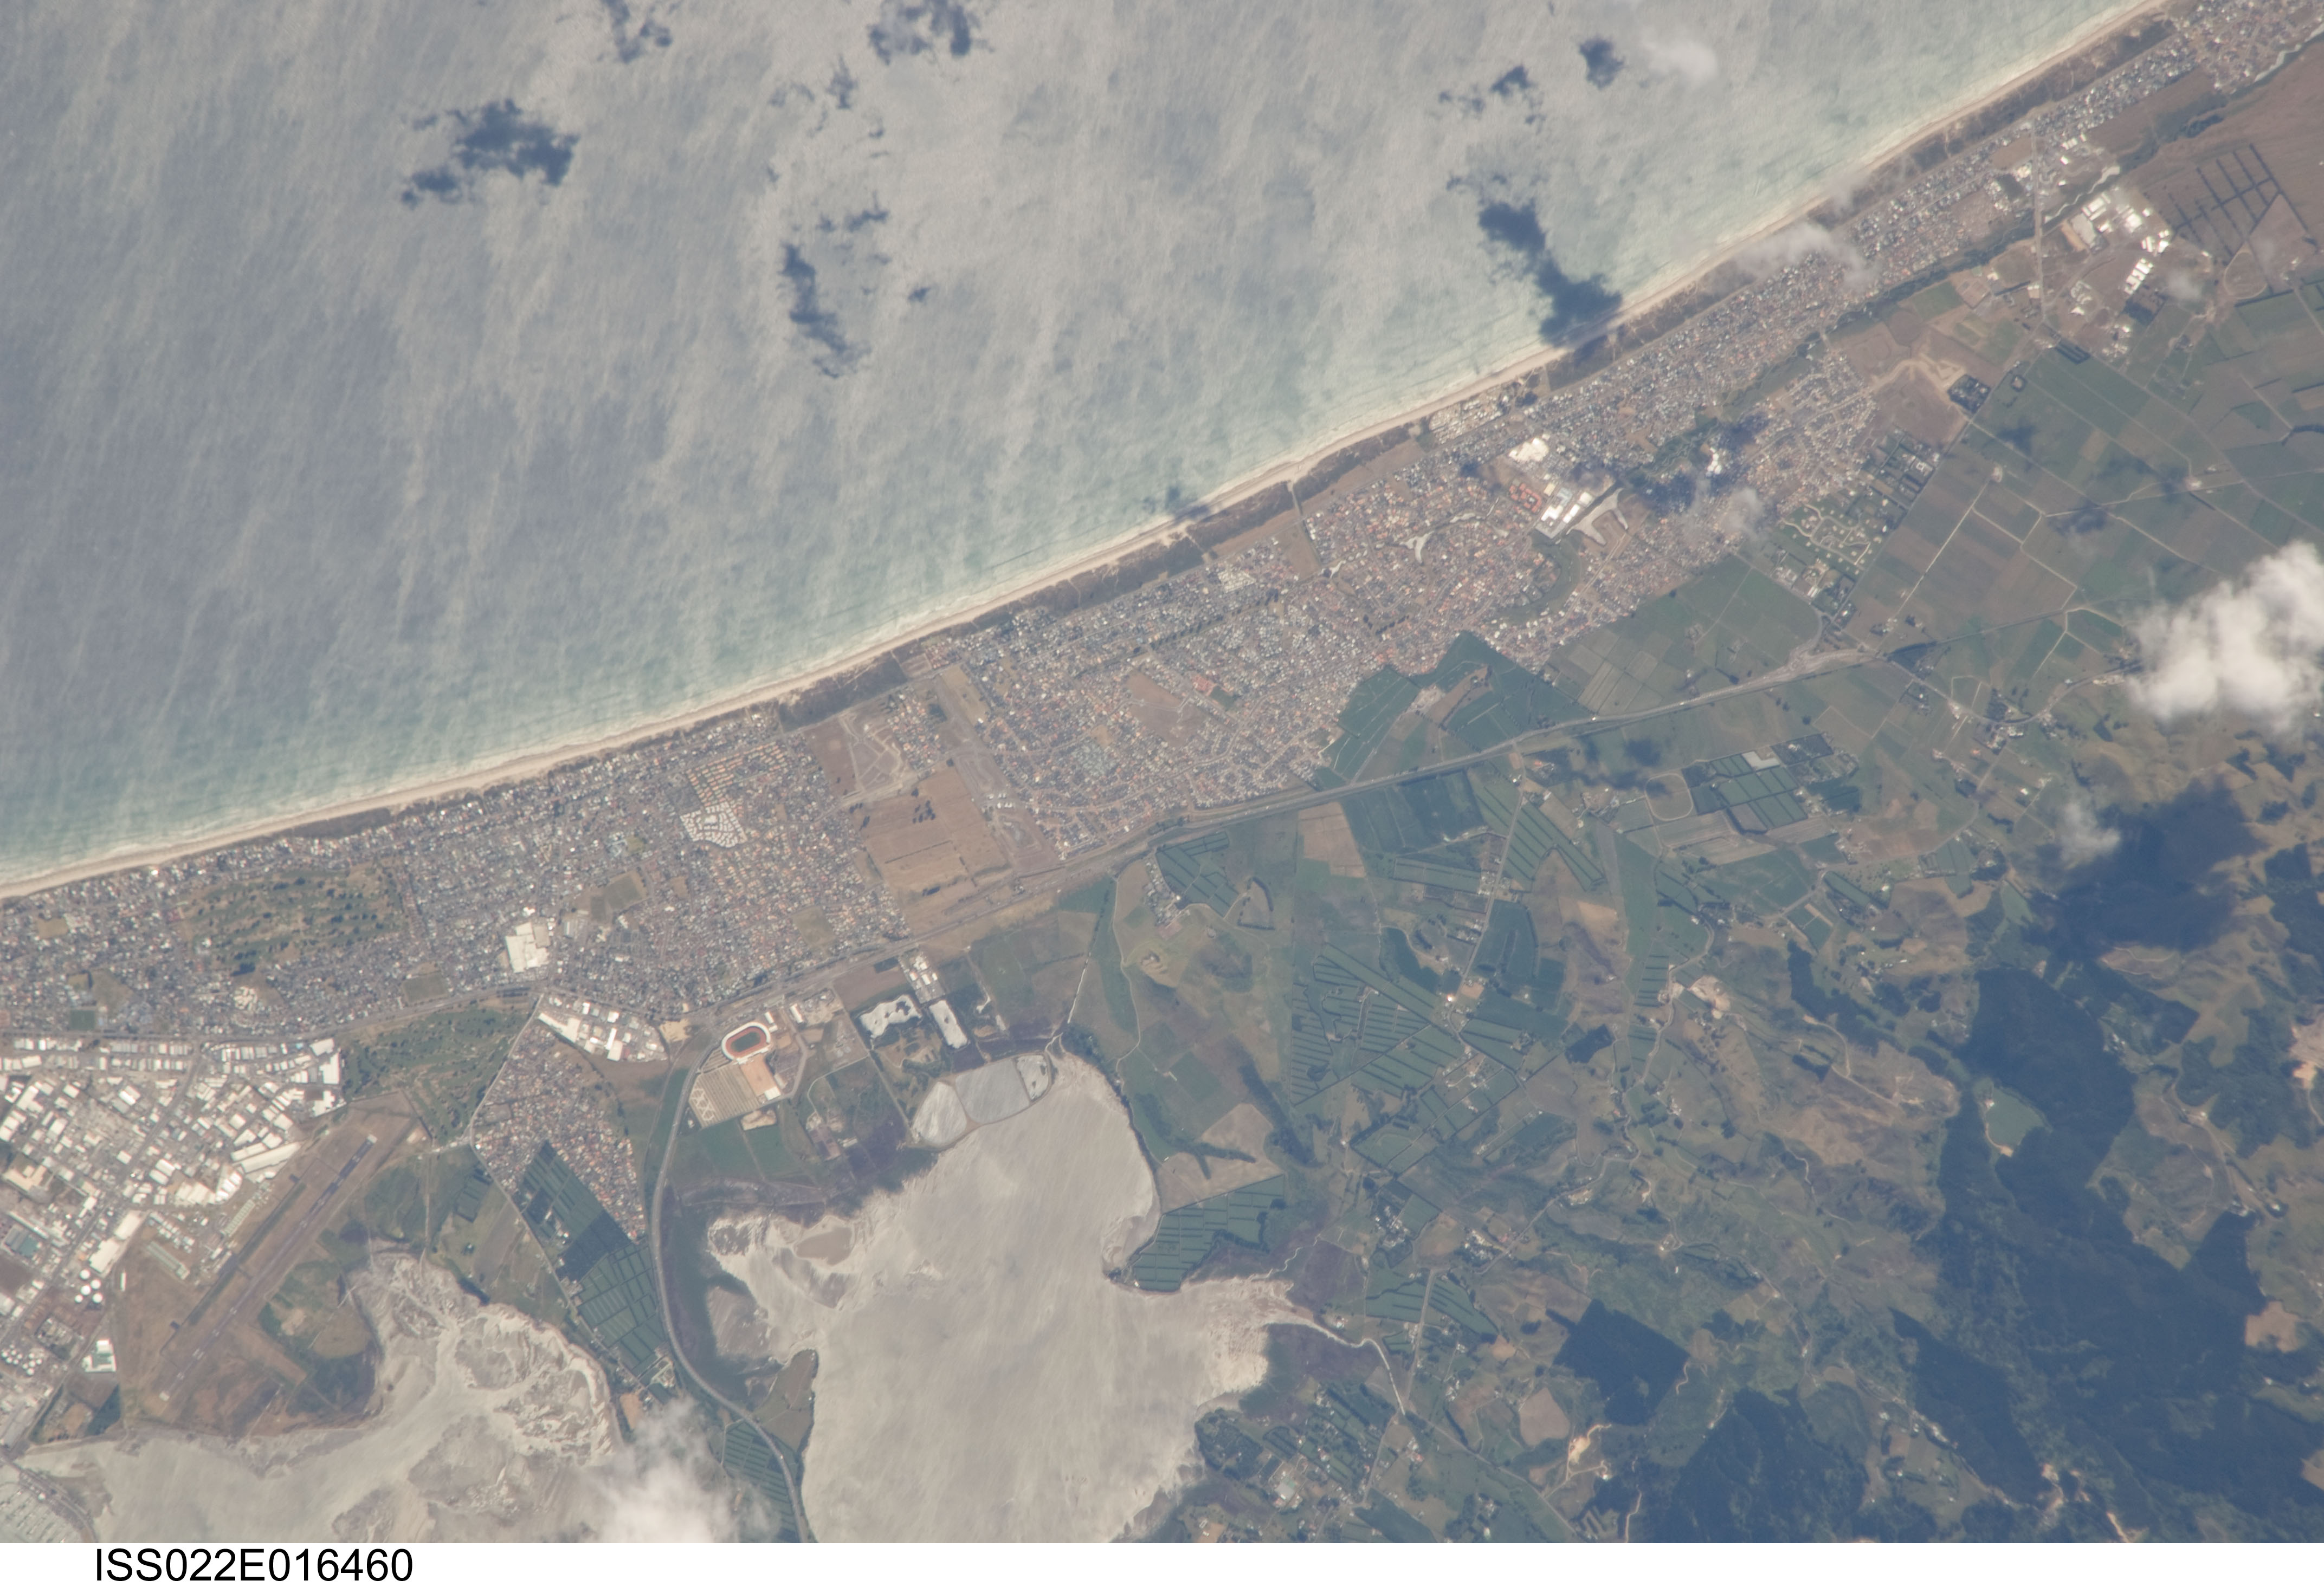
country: NEW ZEALAND-NI
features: OMANU BEACH, RANGATAUA B., FOR., AGR.
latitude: -37.7
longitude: 176.3
